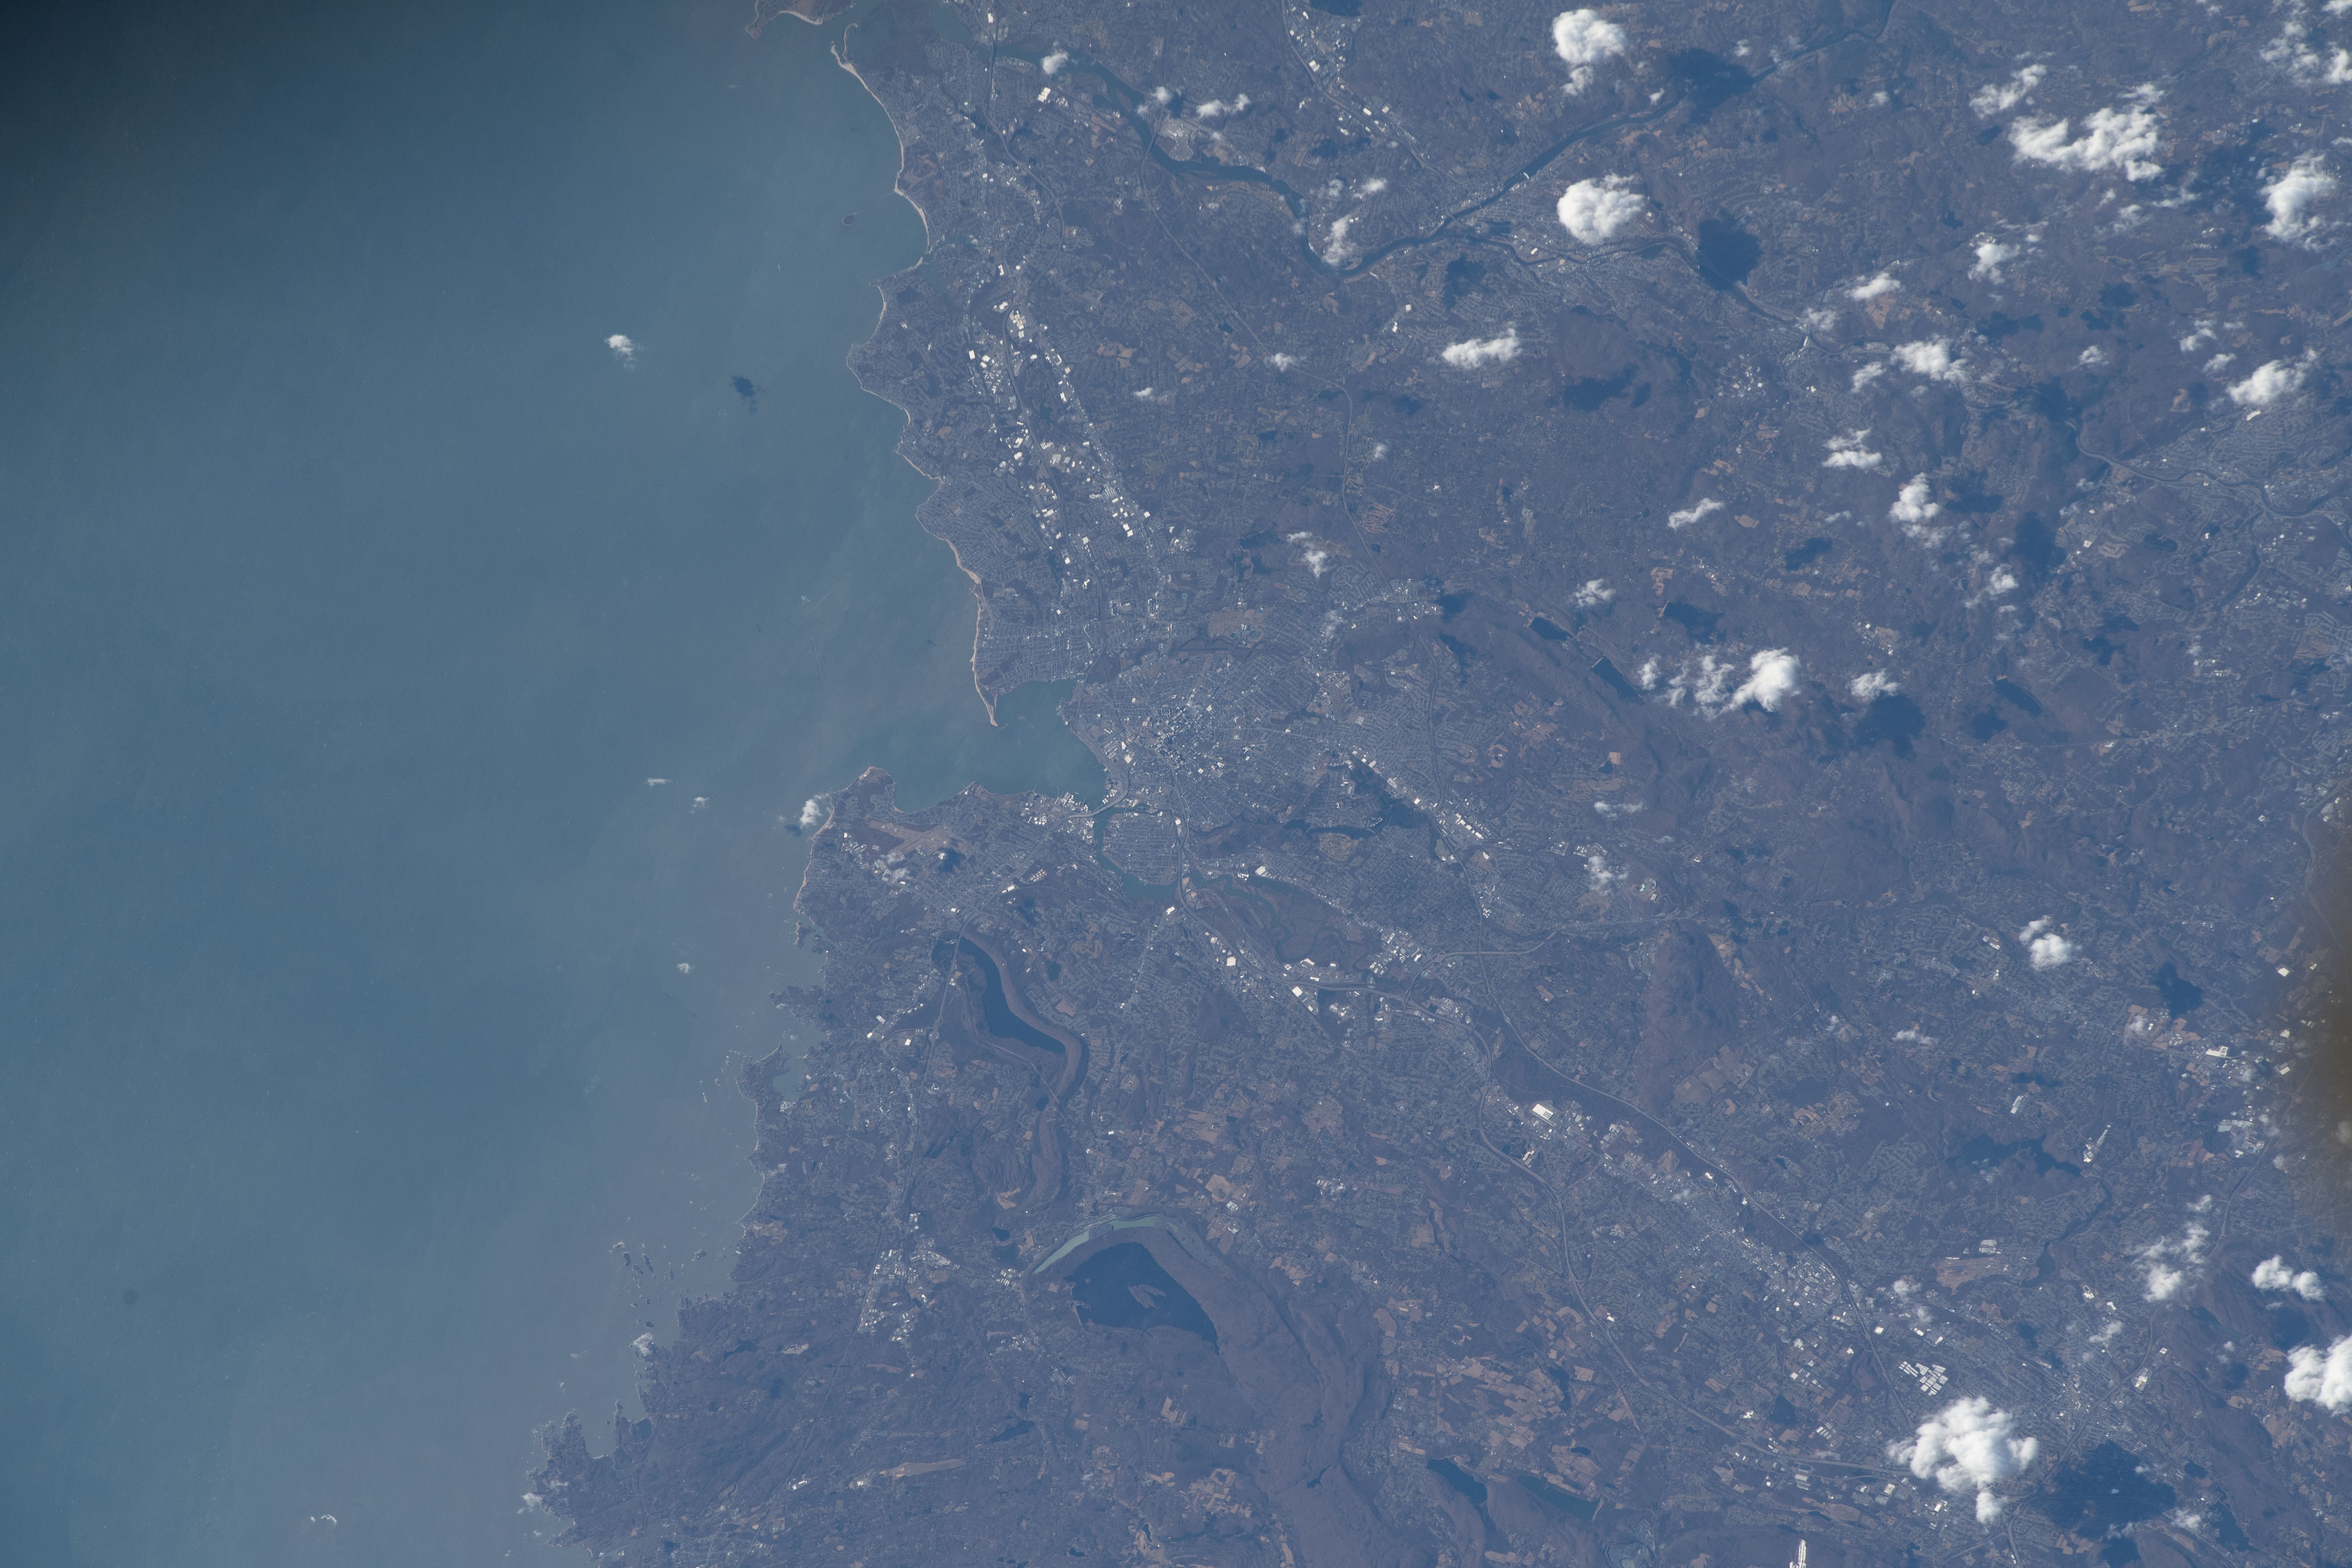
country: USA-CONNECTICUT
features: NEW HAVEN HARBOR
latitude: 41.3
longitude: -72.9
